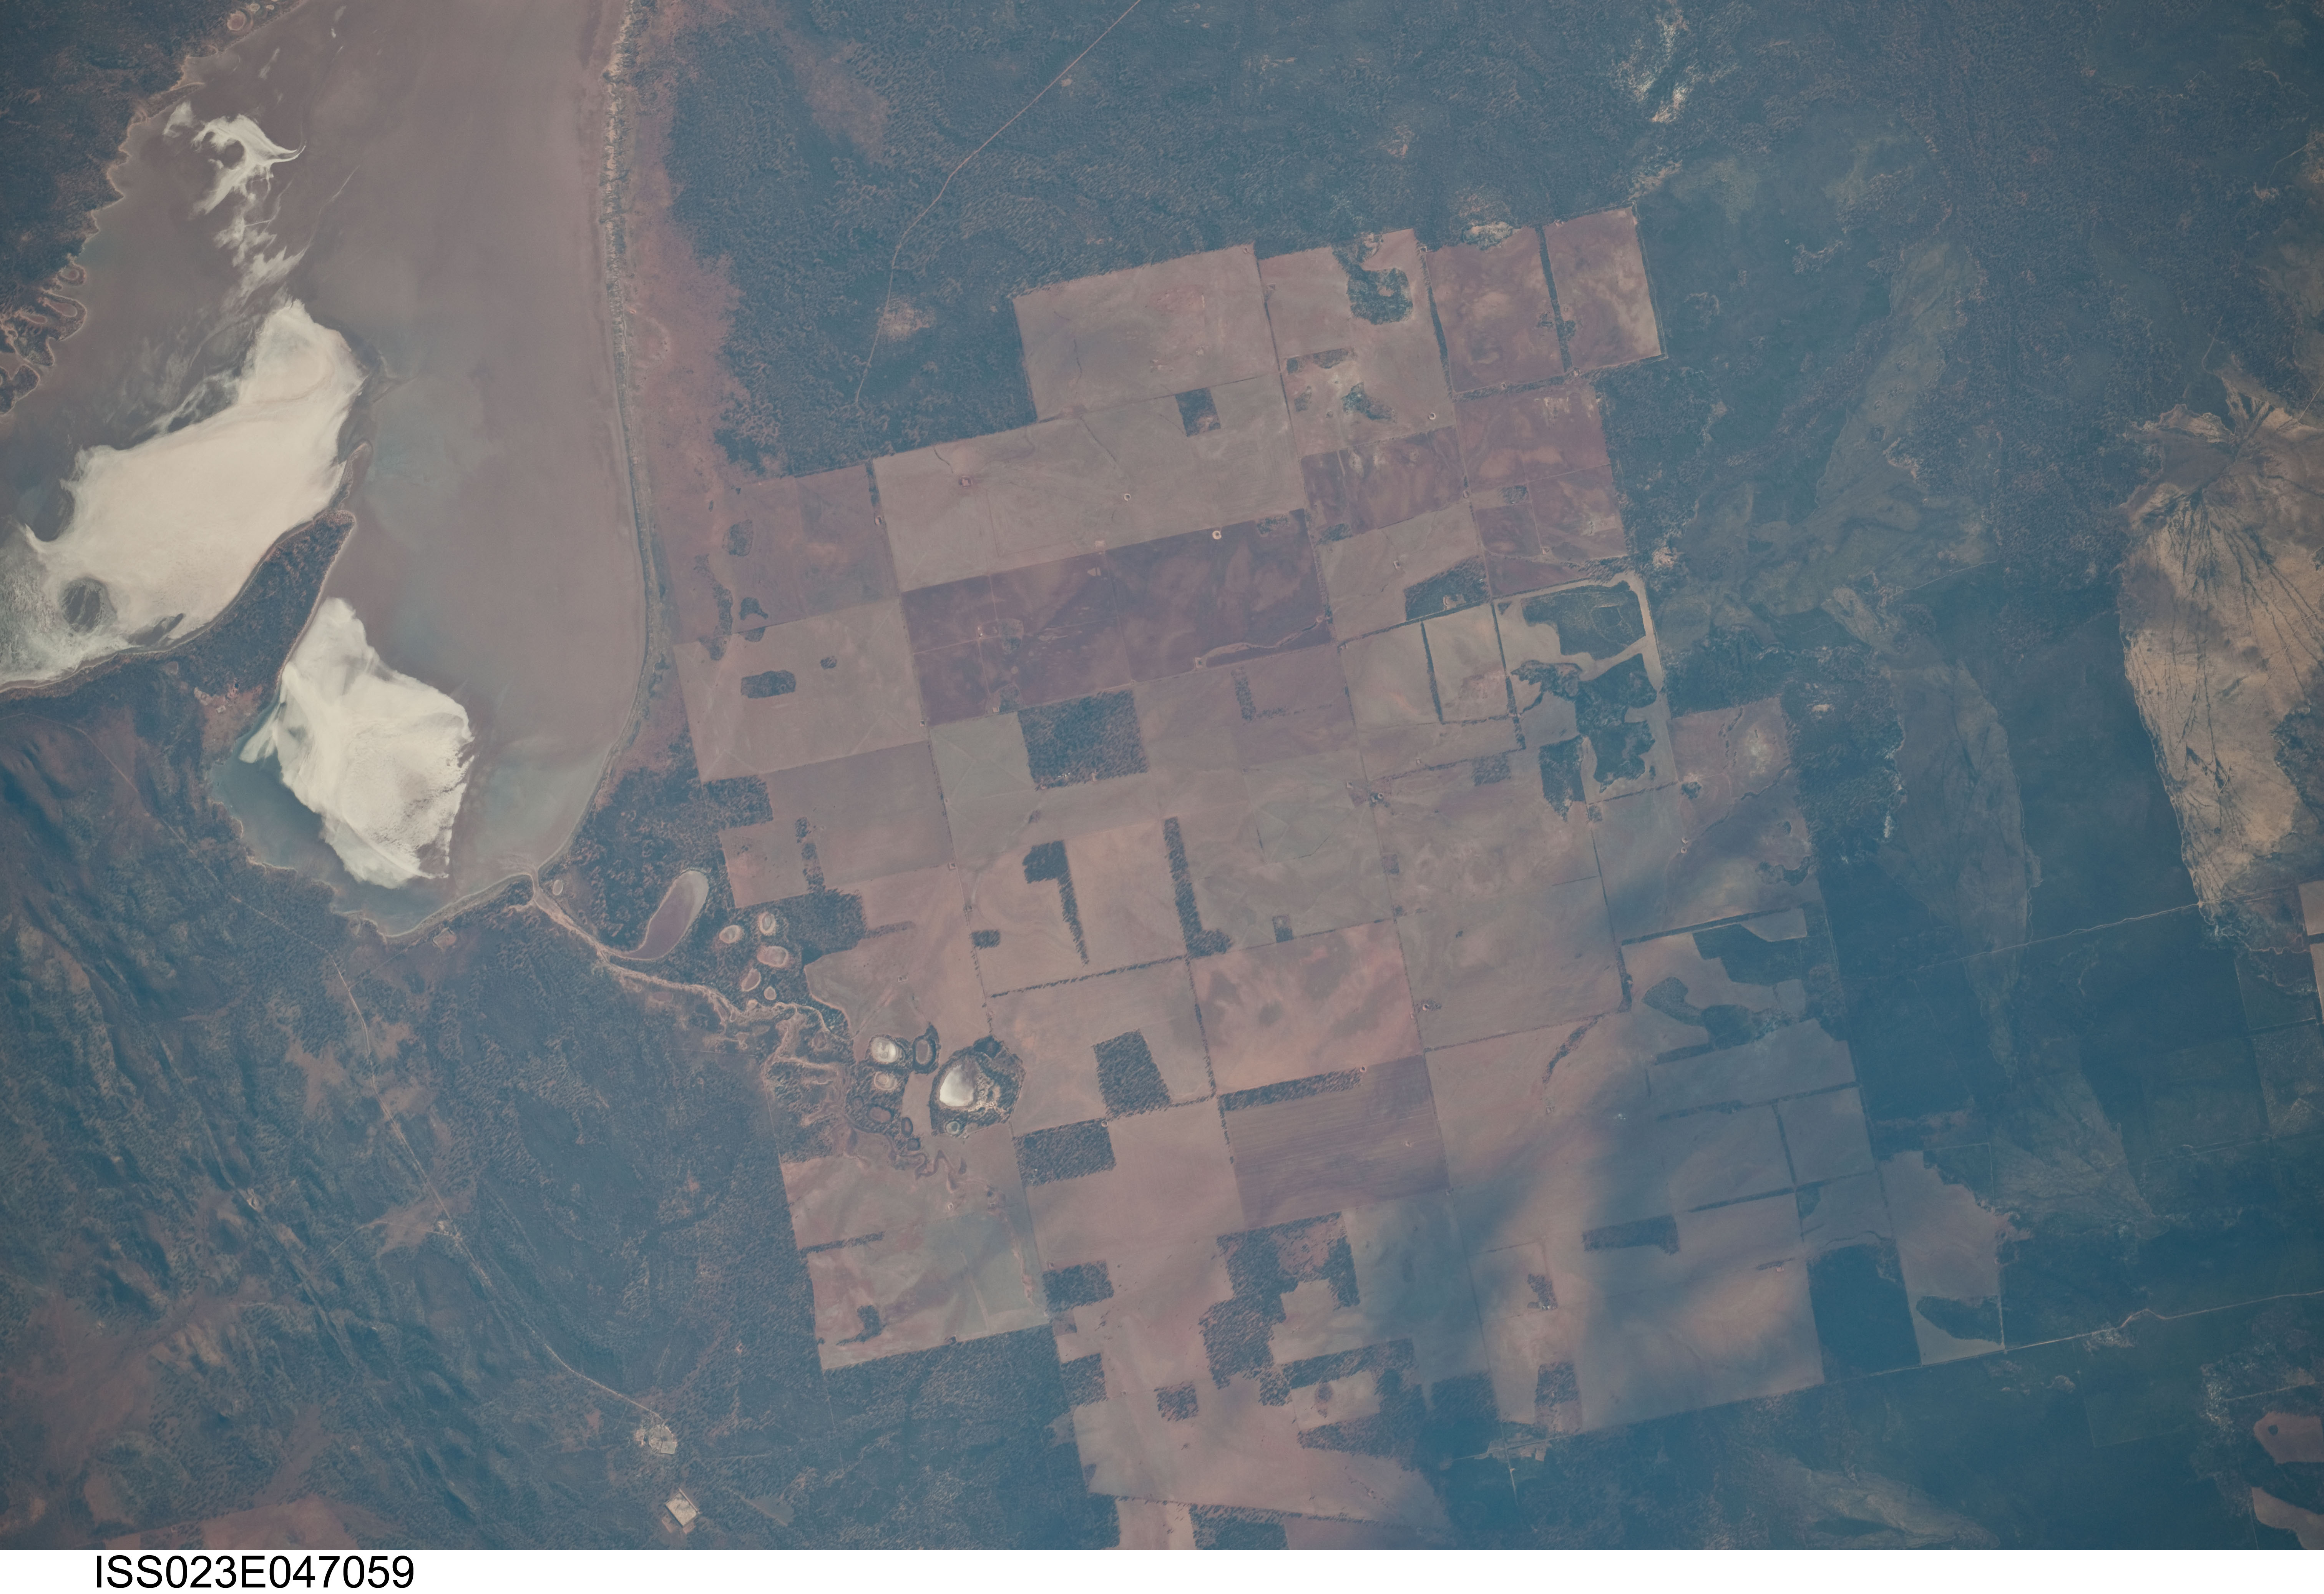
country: AUSTRALIA-WA
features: L. DEBORAH WEST, BULLFINCH, FOR., AGR.
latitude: -30.9
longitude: 119.2
